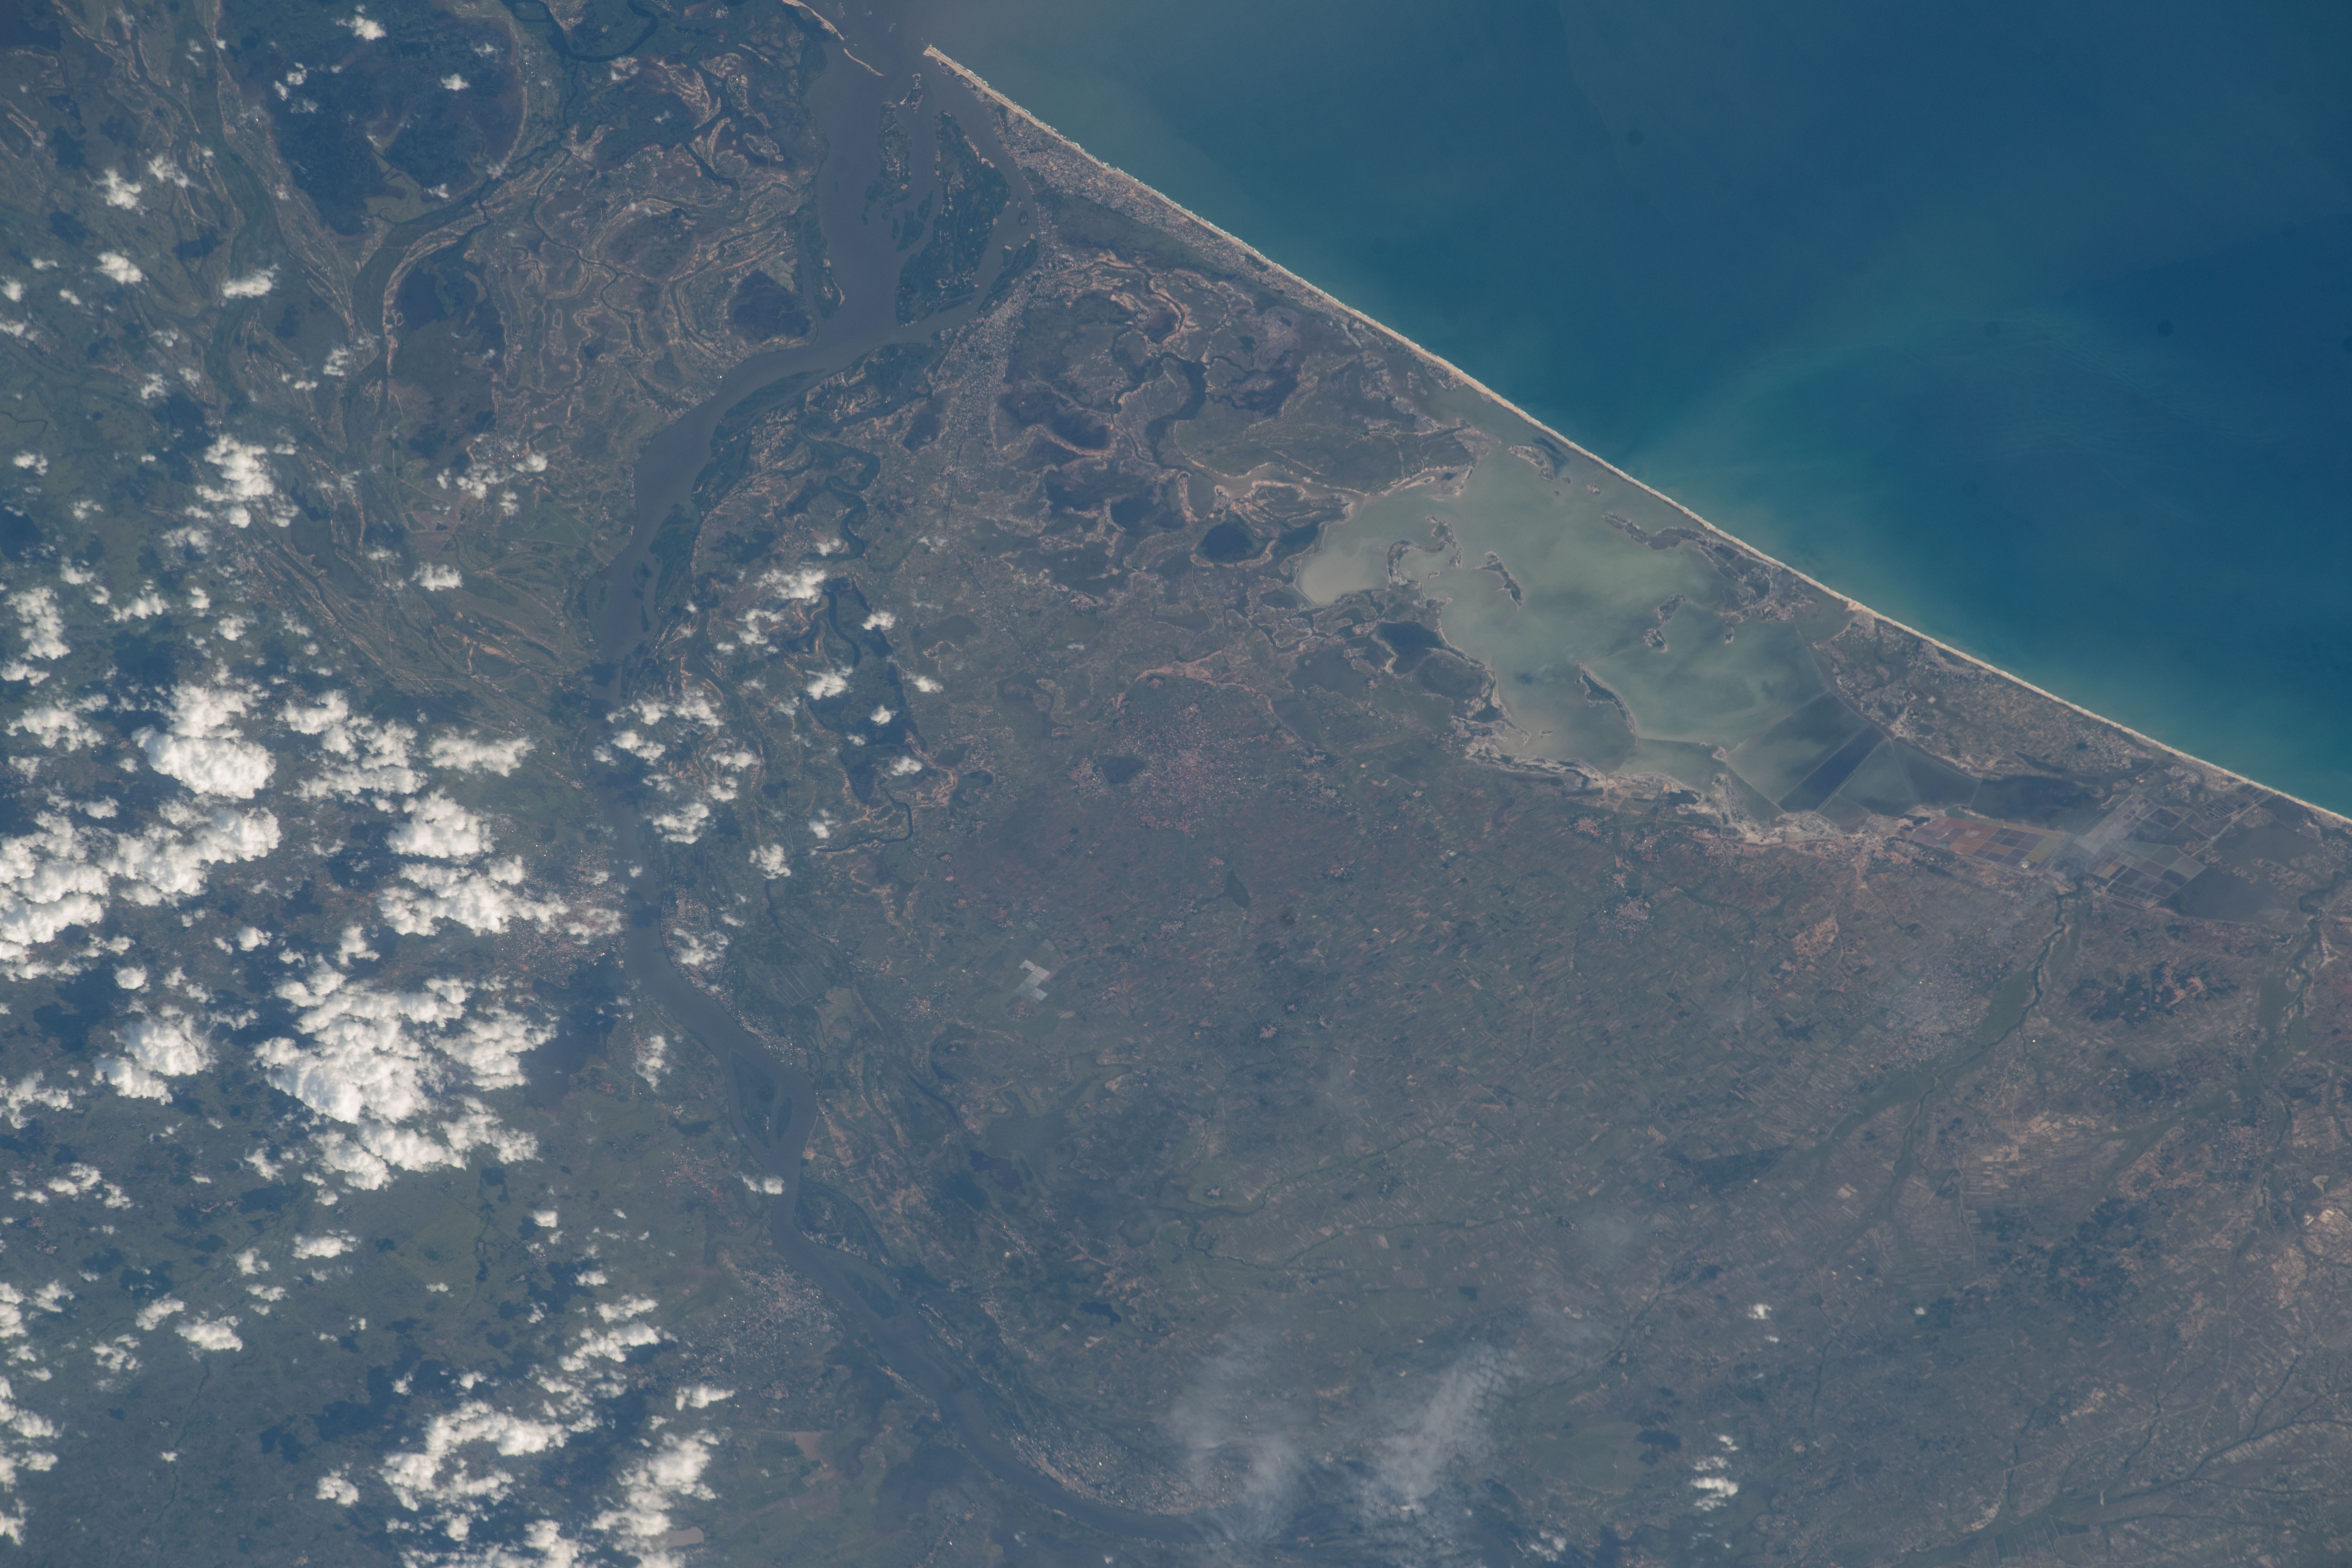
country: GHANA
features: LAKE SONGAW LAGOON, VOLTA RIVER, AMLAKPO, FLOODING
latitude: 5.9
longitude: 0.5
